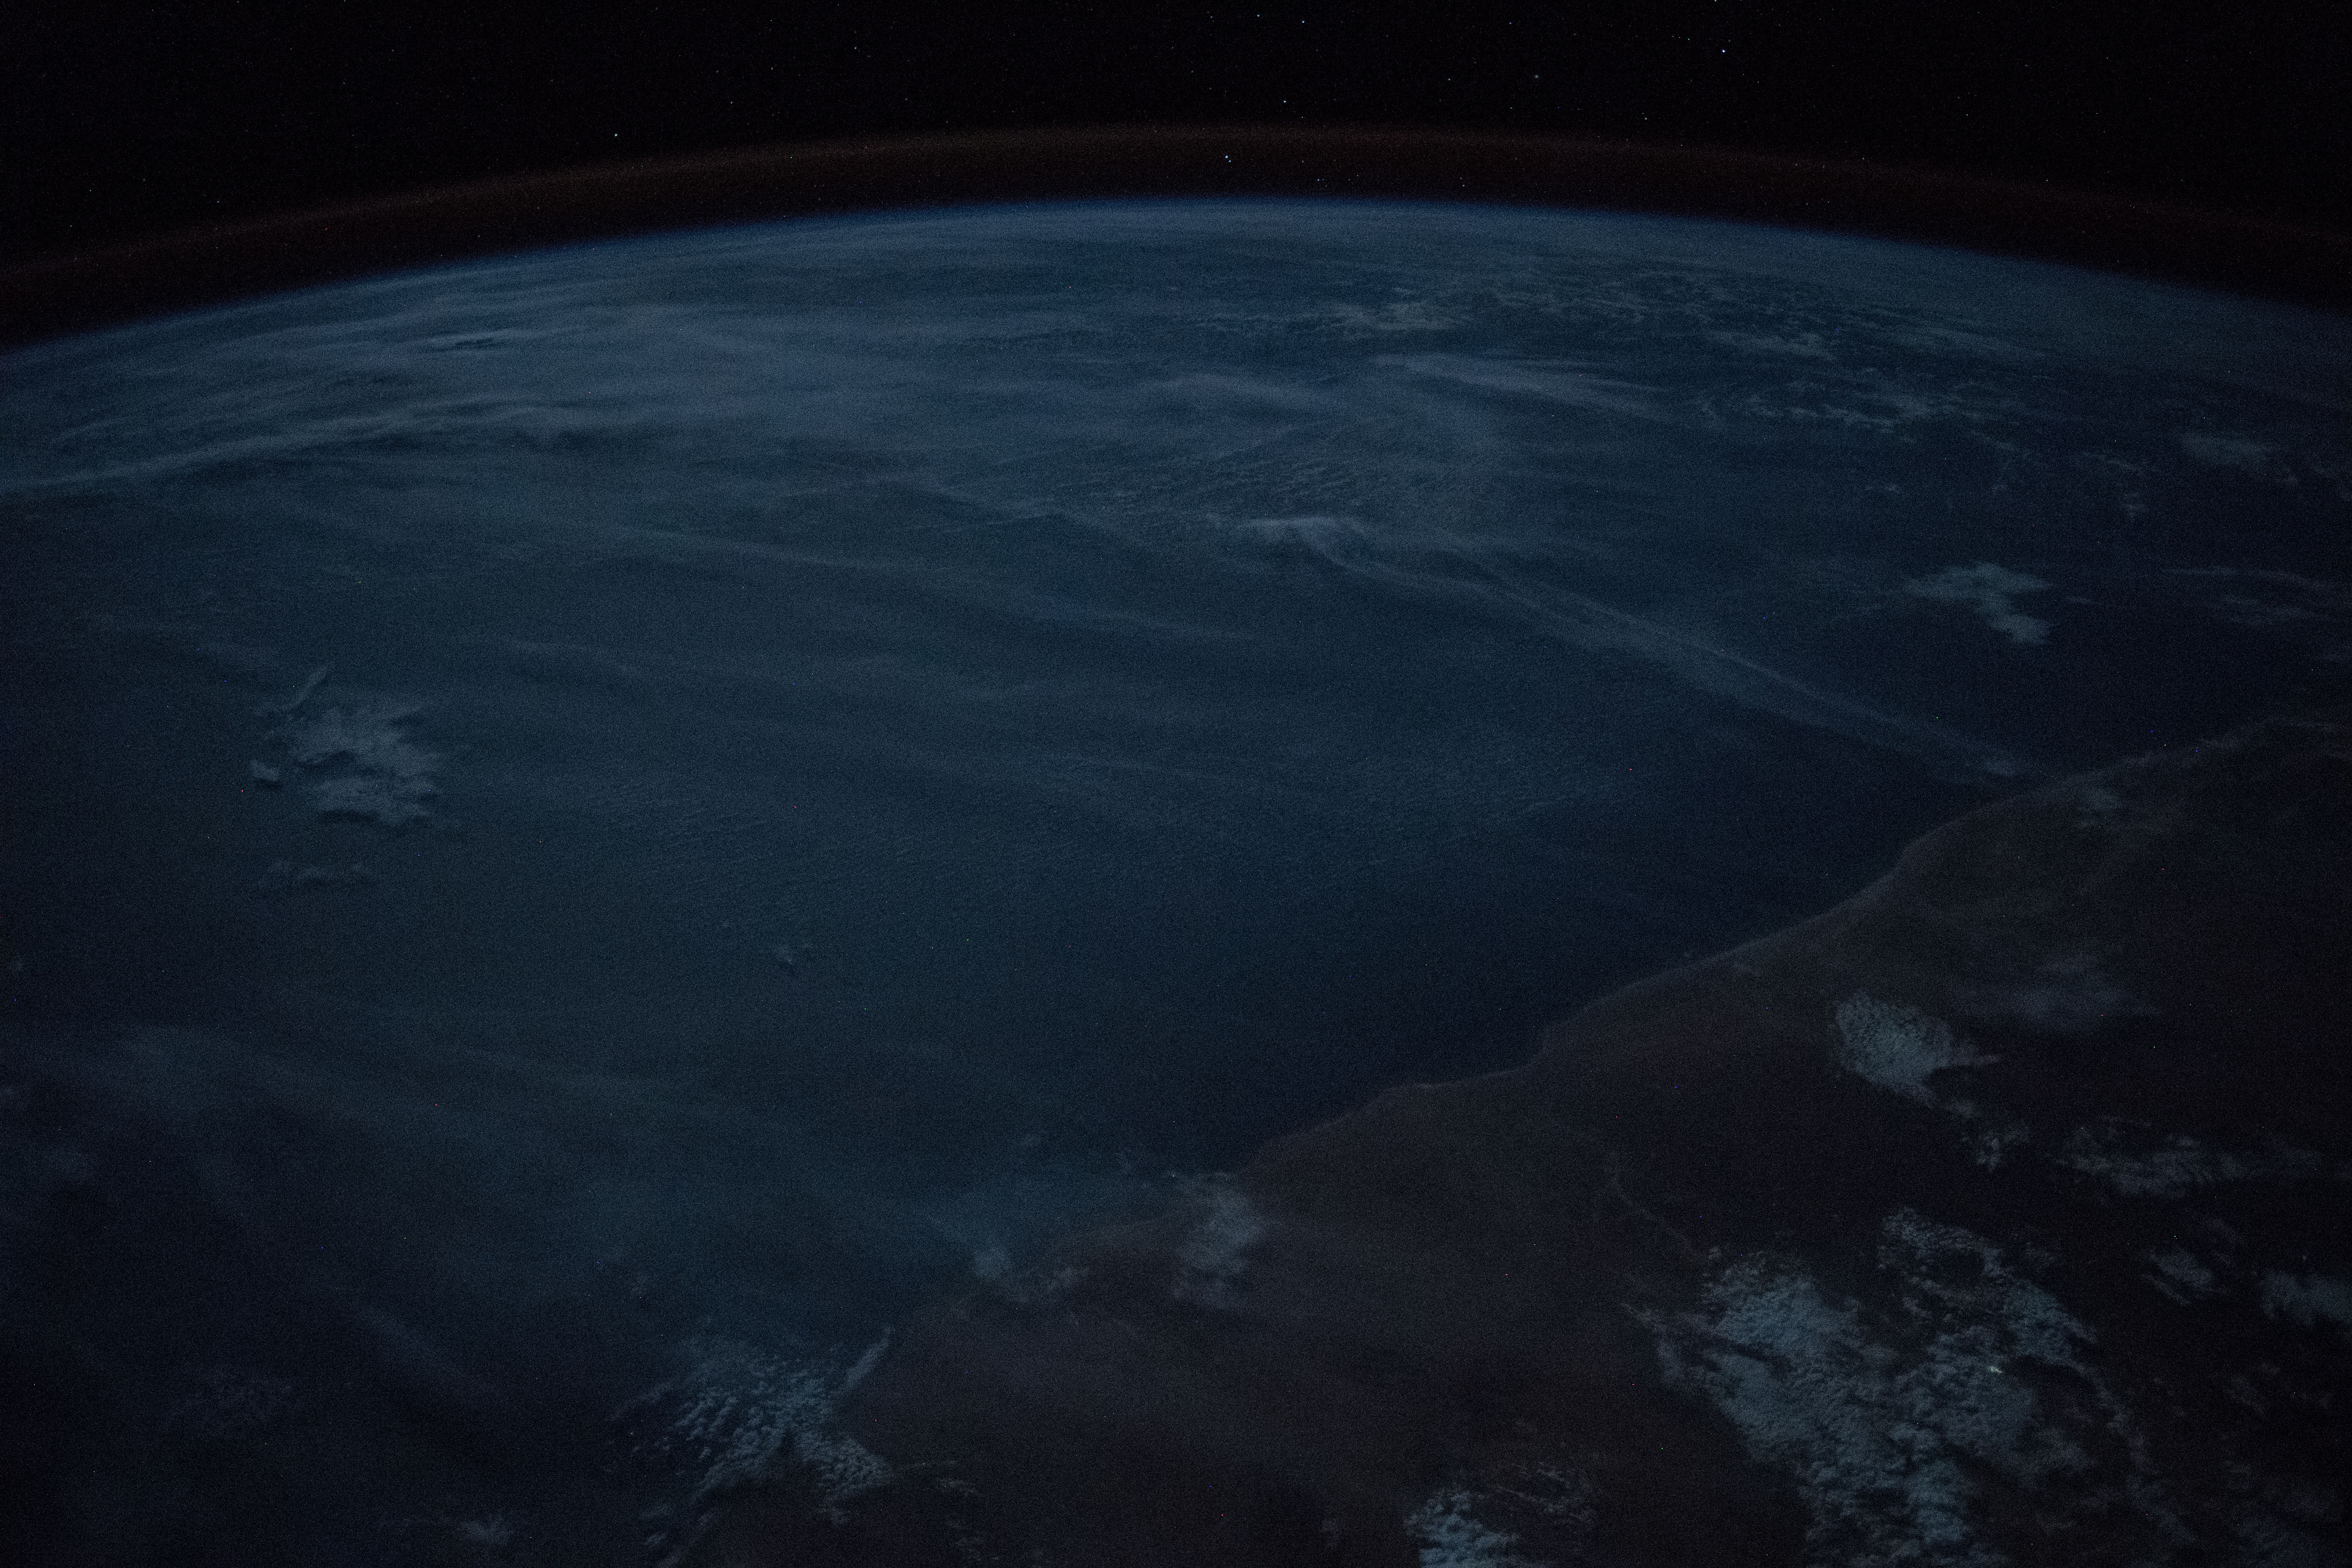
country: SOMALIA
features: EYL CITY, EYL PARK, BANDAR BEYLA TOWN, HAFUN TOWN, NIGHT, EARTH LIMB
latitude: 7.0
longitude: 50.8
